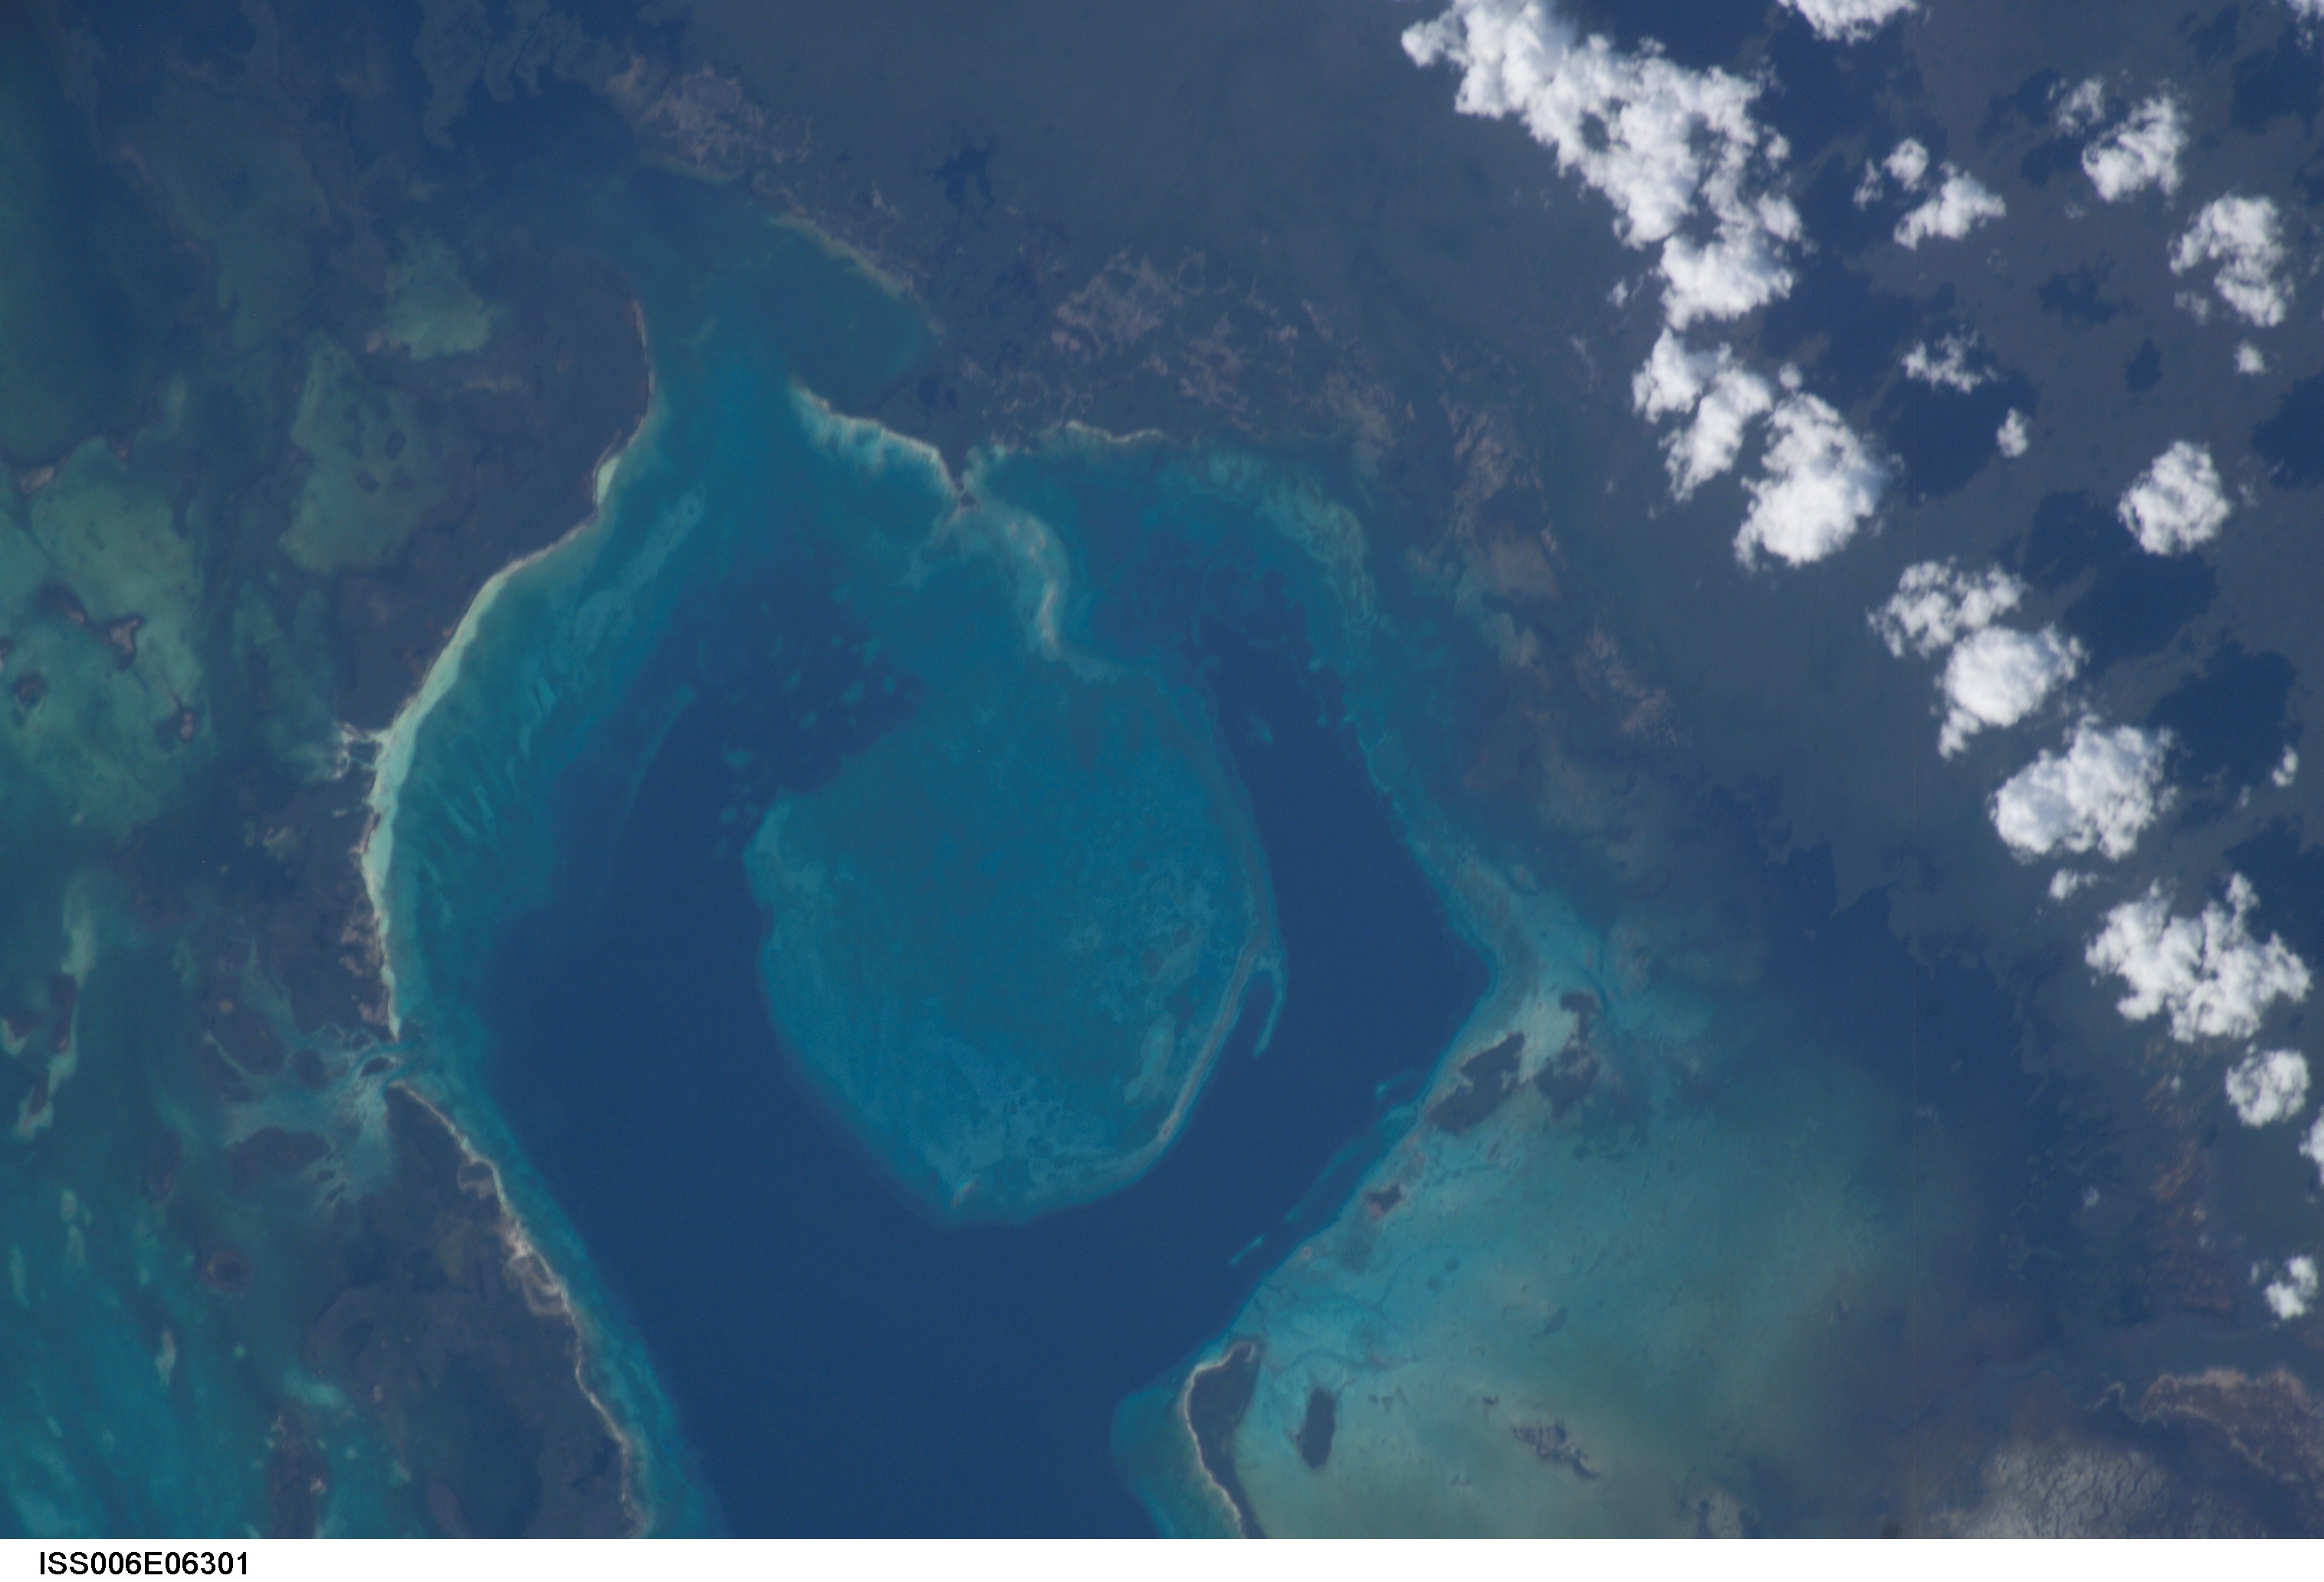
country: CUBA
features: BAY OF CAZONES, CORAL REEFS
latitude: 22.0
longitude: -81.5
